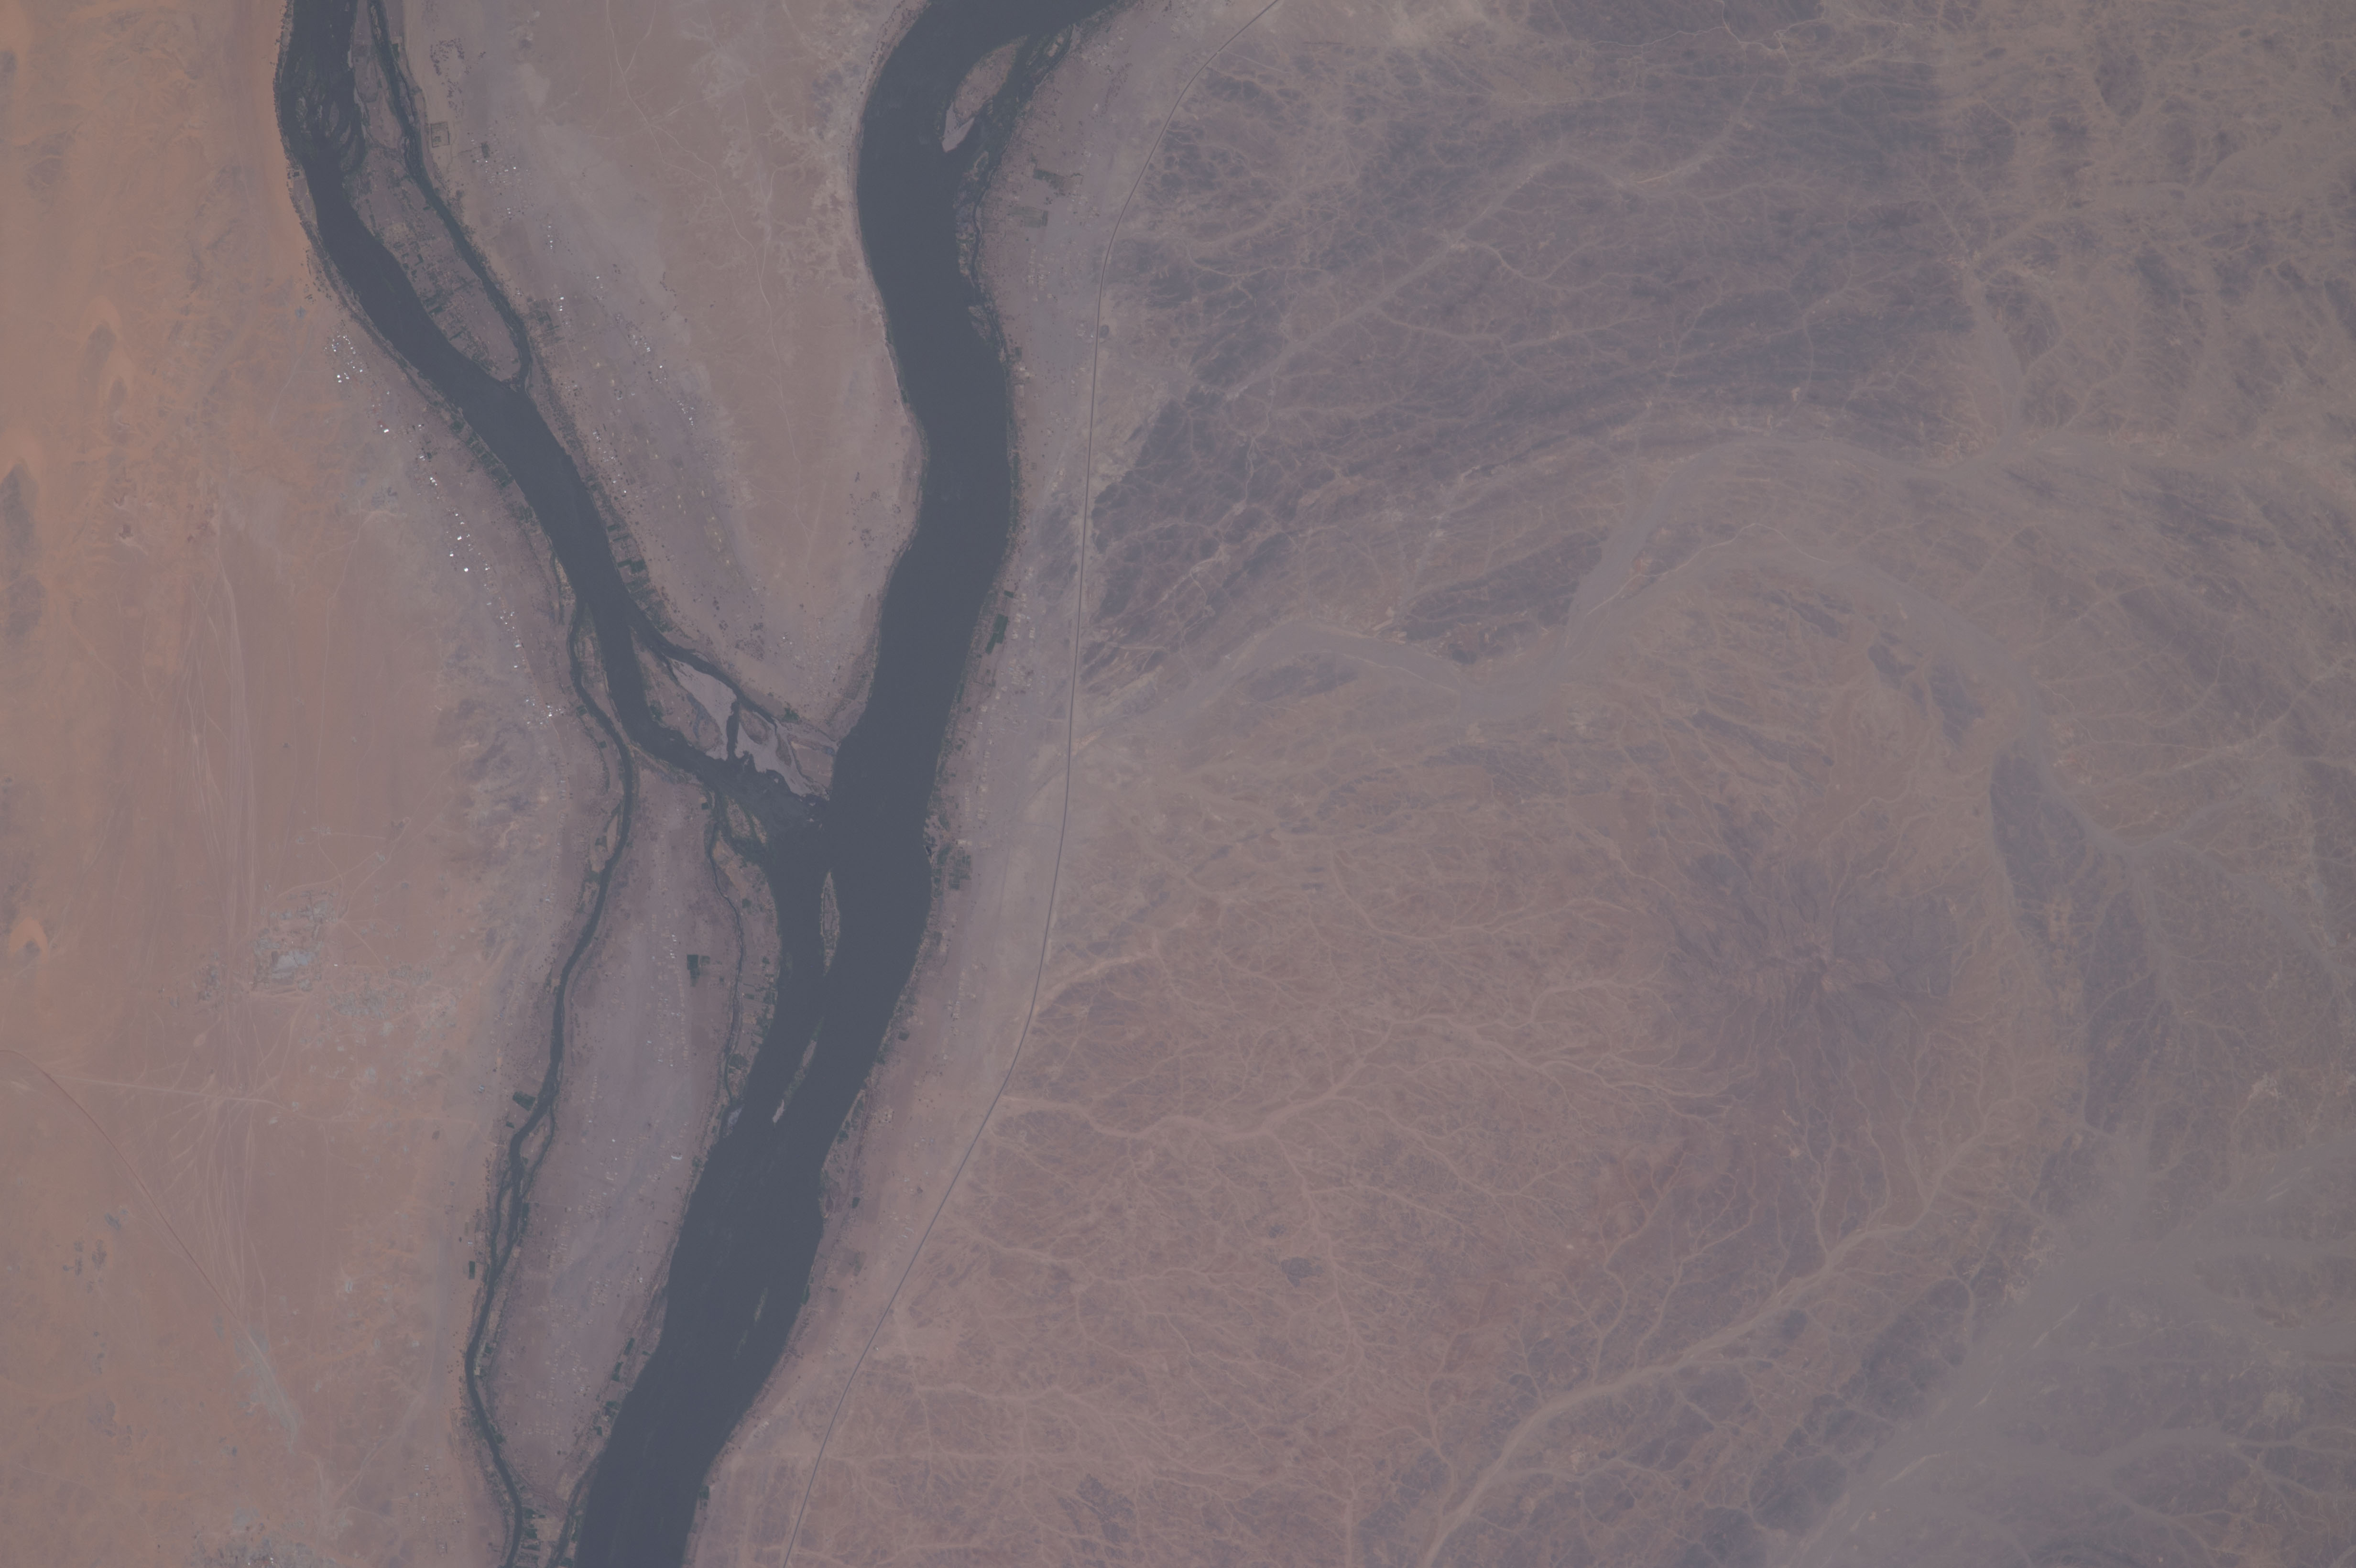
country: SUDAN
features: NUBIAN DESERT, NILE RIVER, NORTHERN, HAMEED
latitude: 20.6
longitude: 30.3
